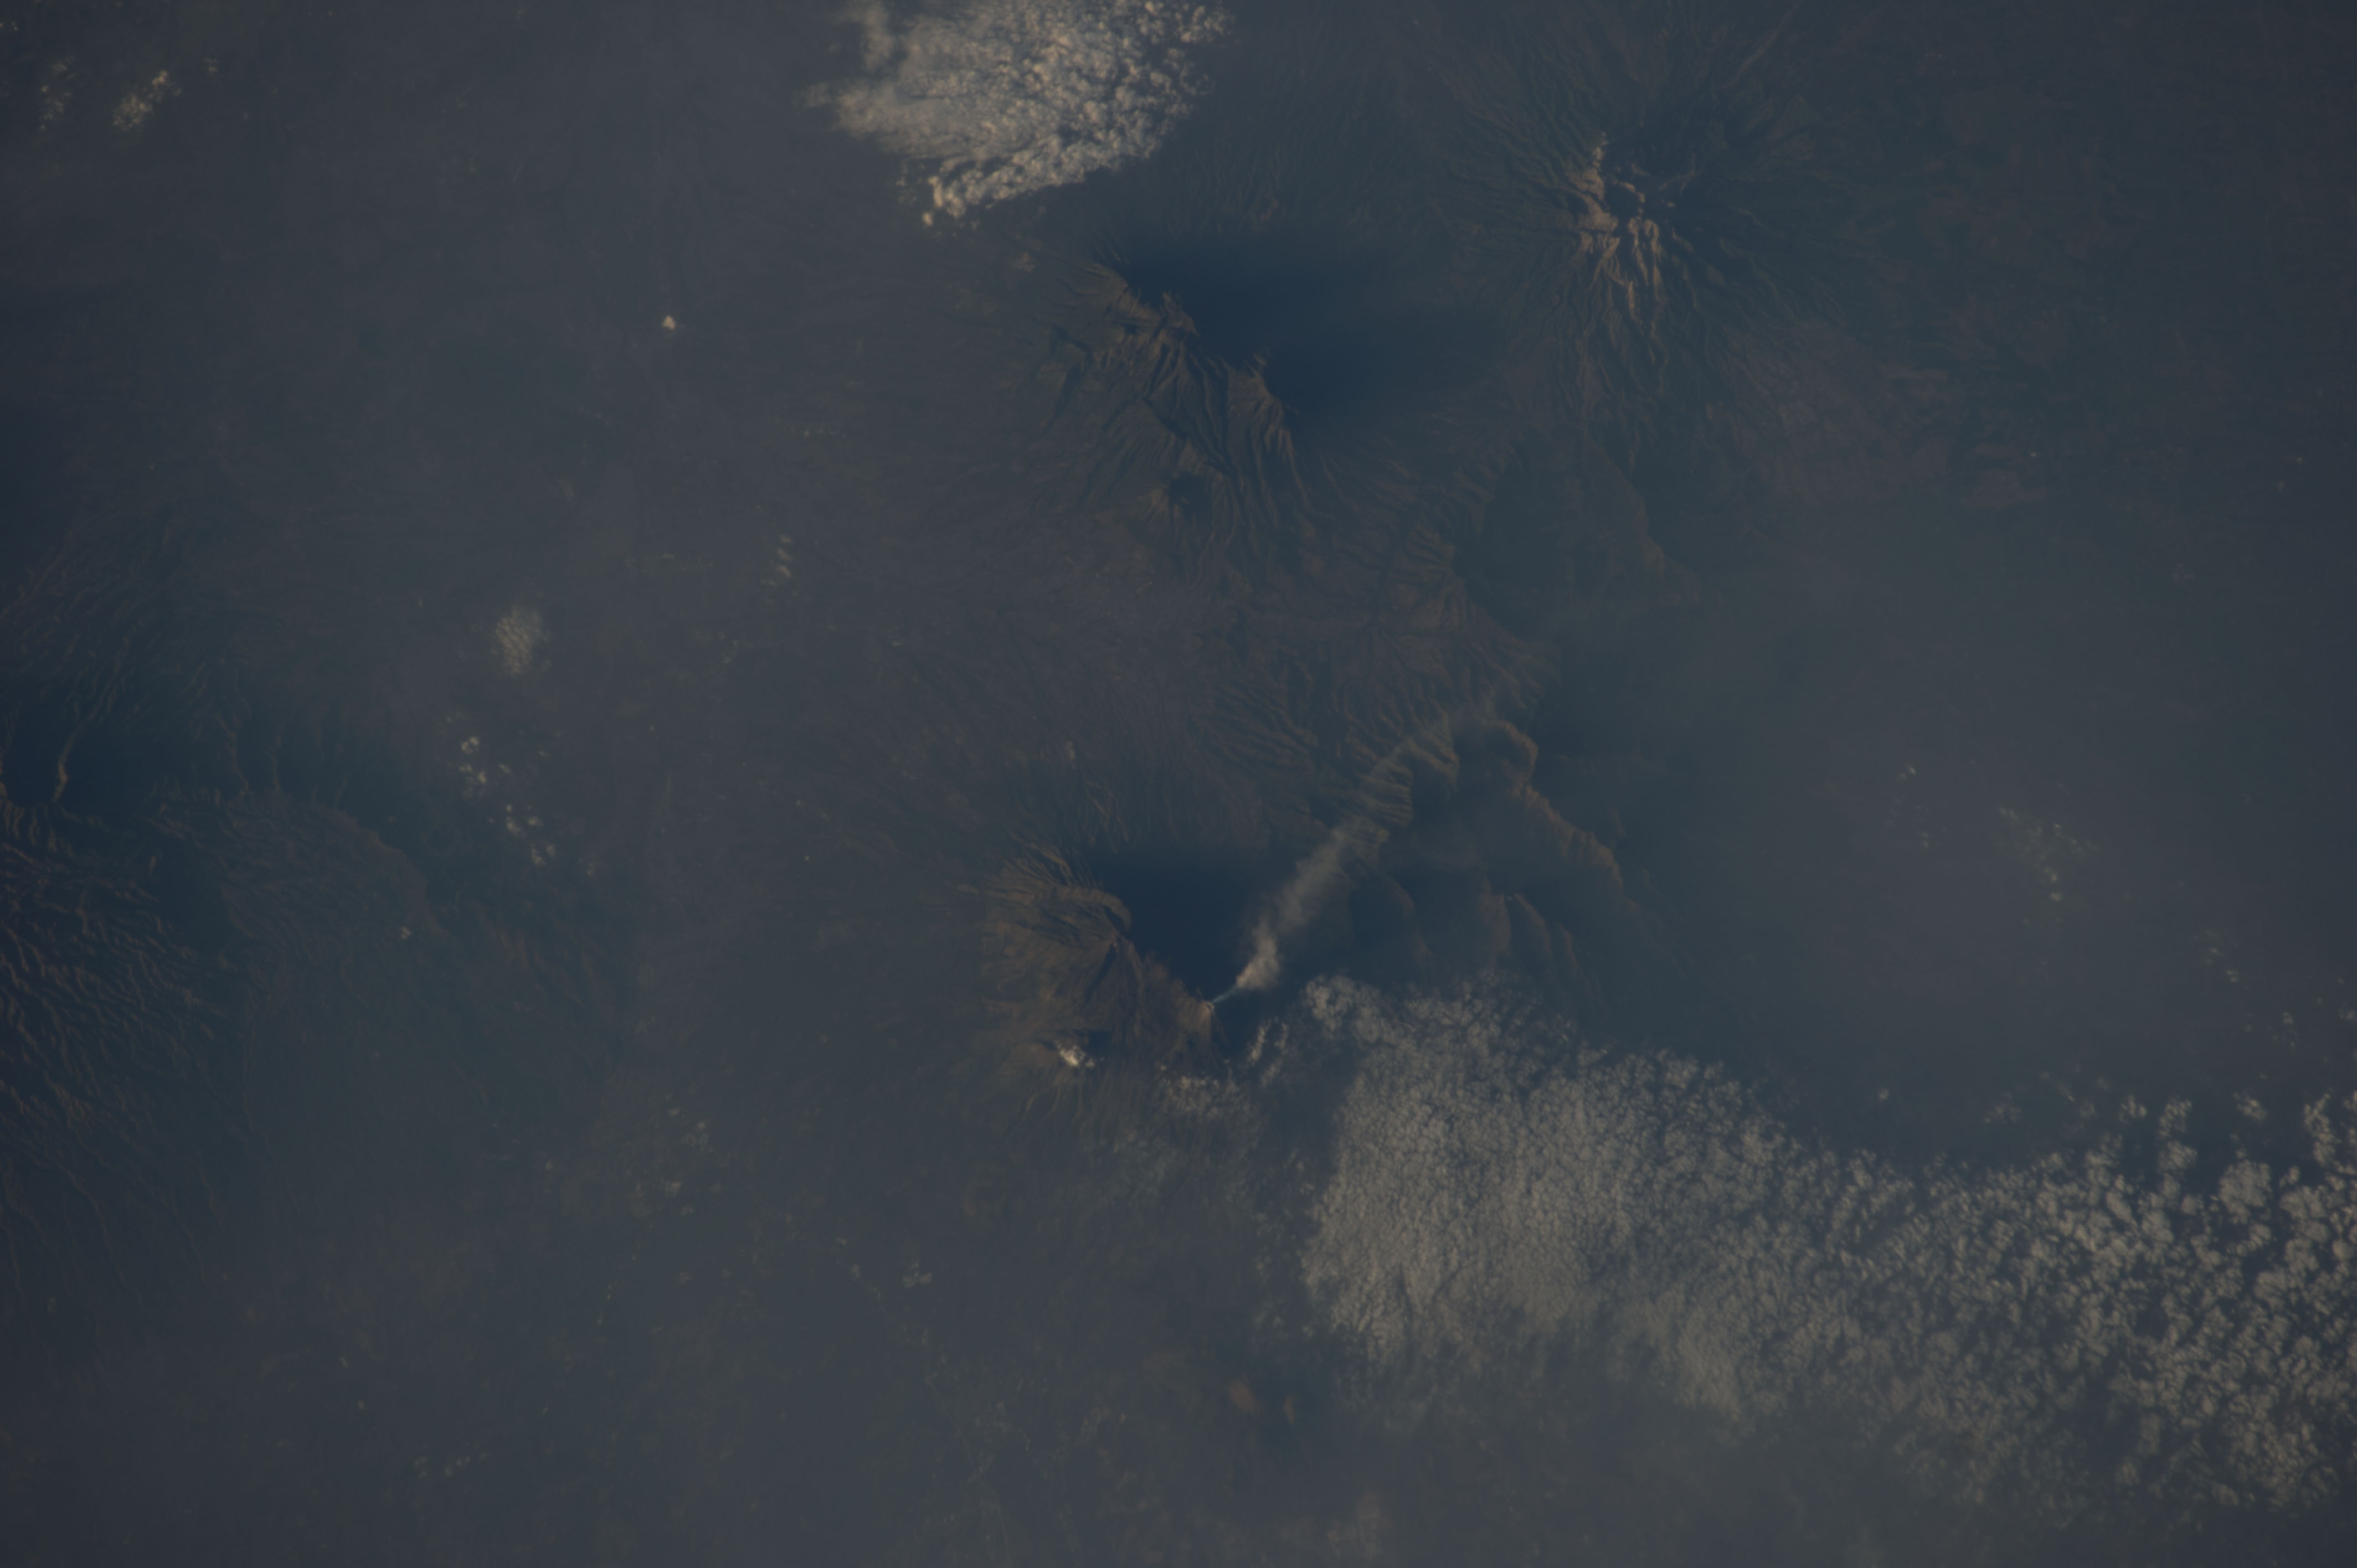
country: INDONESIA-J
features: MT. KELUD, MT. BUTAK, MT. KAWI, ARJUNO-WELIRANG VOL.
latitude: -7.8
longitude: 112.6
